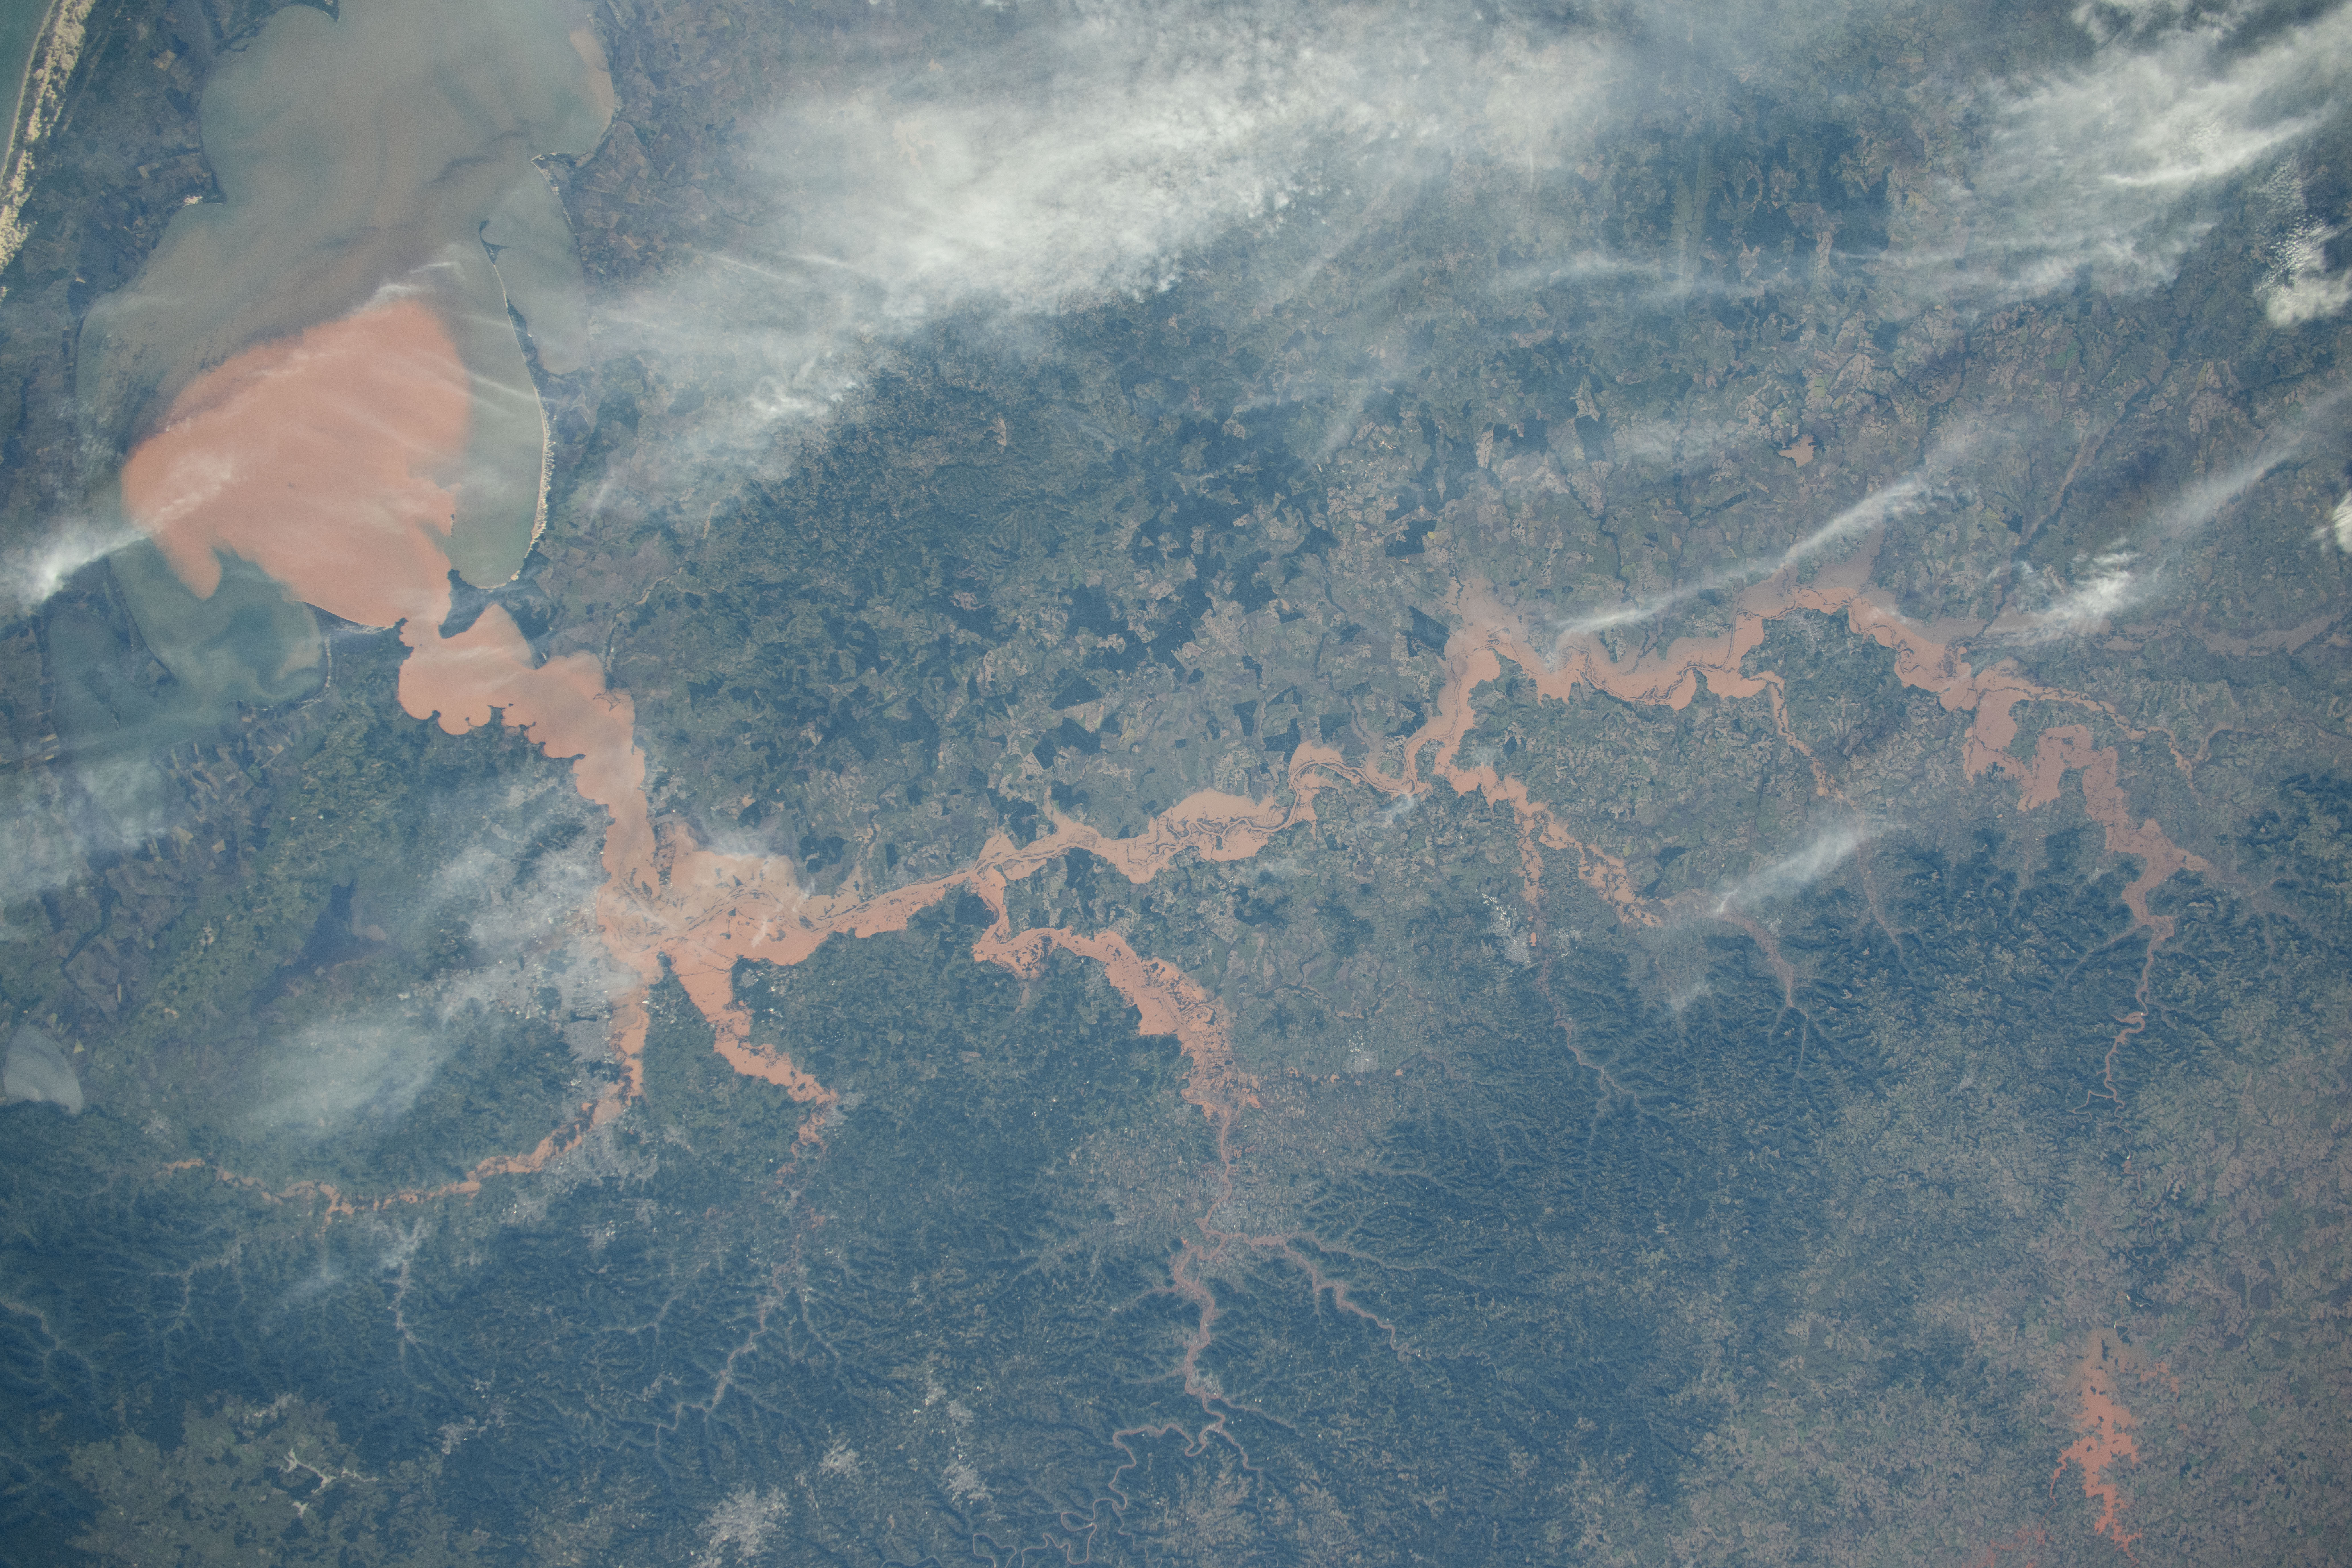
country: BRAZIL
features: RIO GRANDE SUL, LAGOA DOS PATOS, PORTO ALEGRE, SAO LEOPOLDO, JACUI RIVER, TAQUARI RIVER
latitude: -30.0
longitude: -52.5
